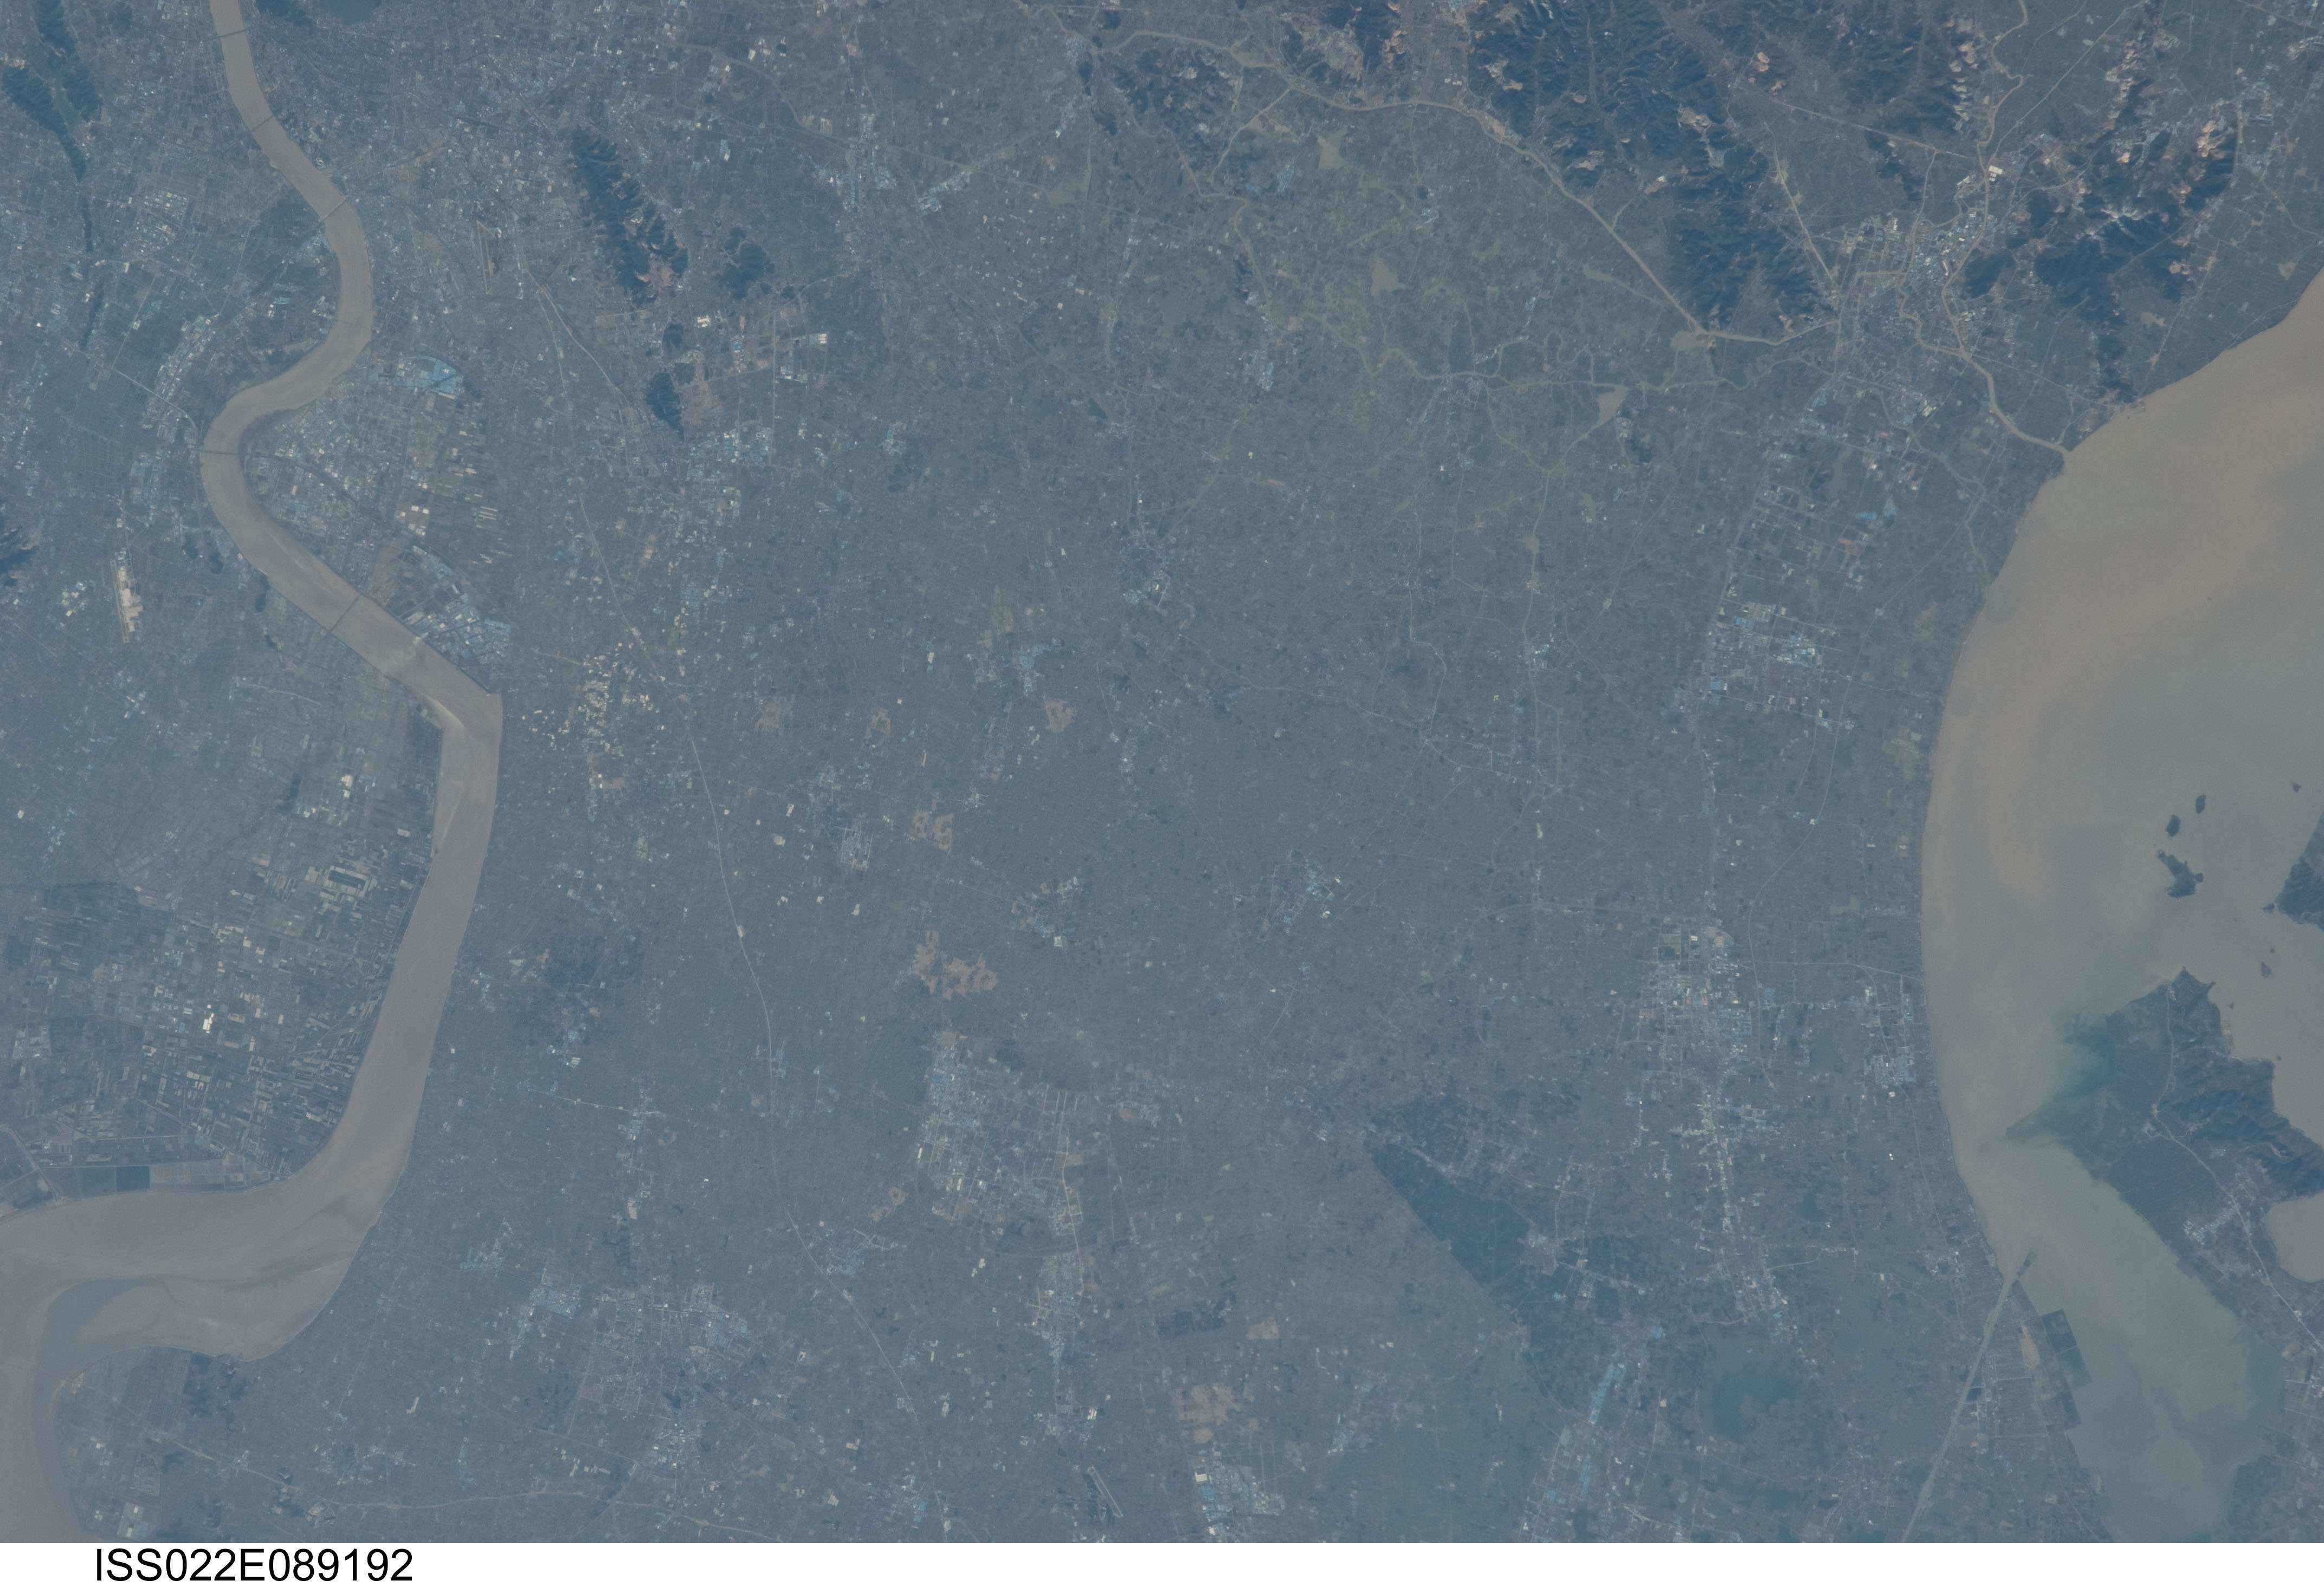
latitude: 30.7
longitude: 120.3
